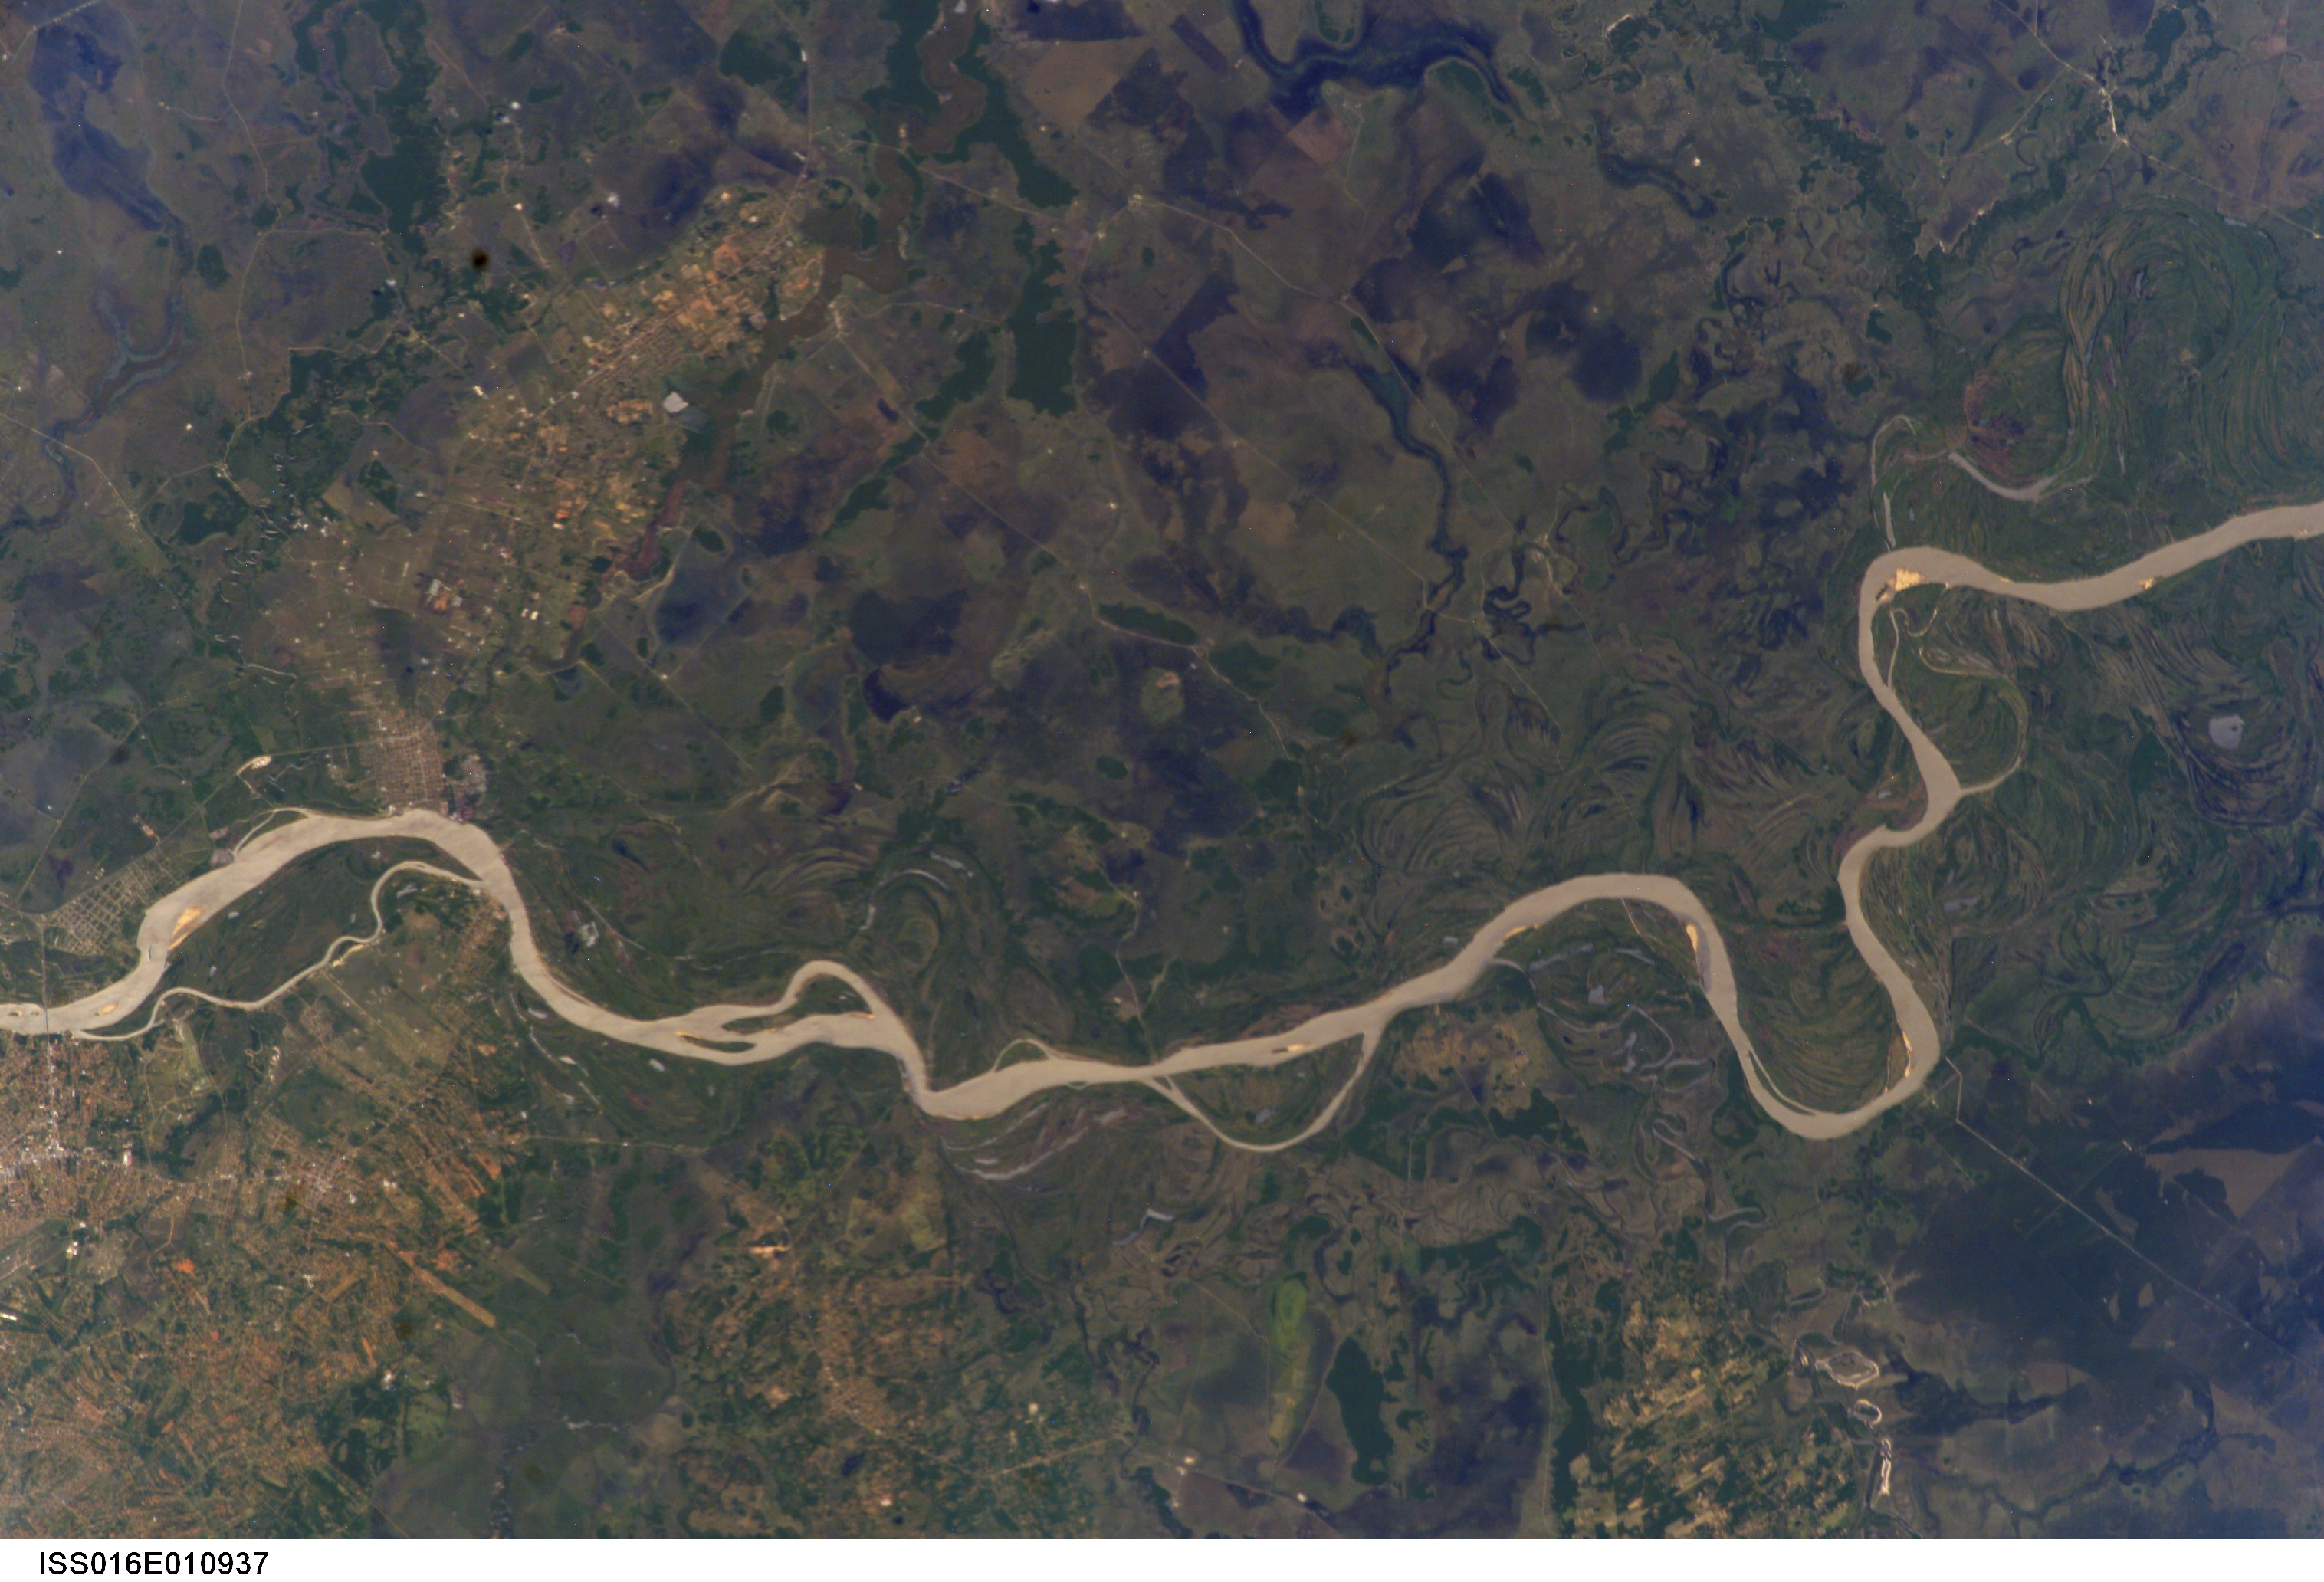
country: PARAGUAY
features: PARAGUAY R., AGR.
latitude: -25.0
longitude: -57.5
